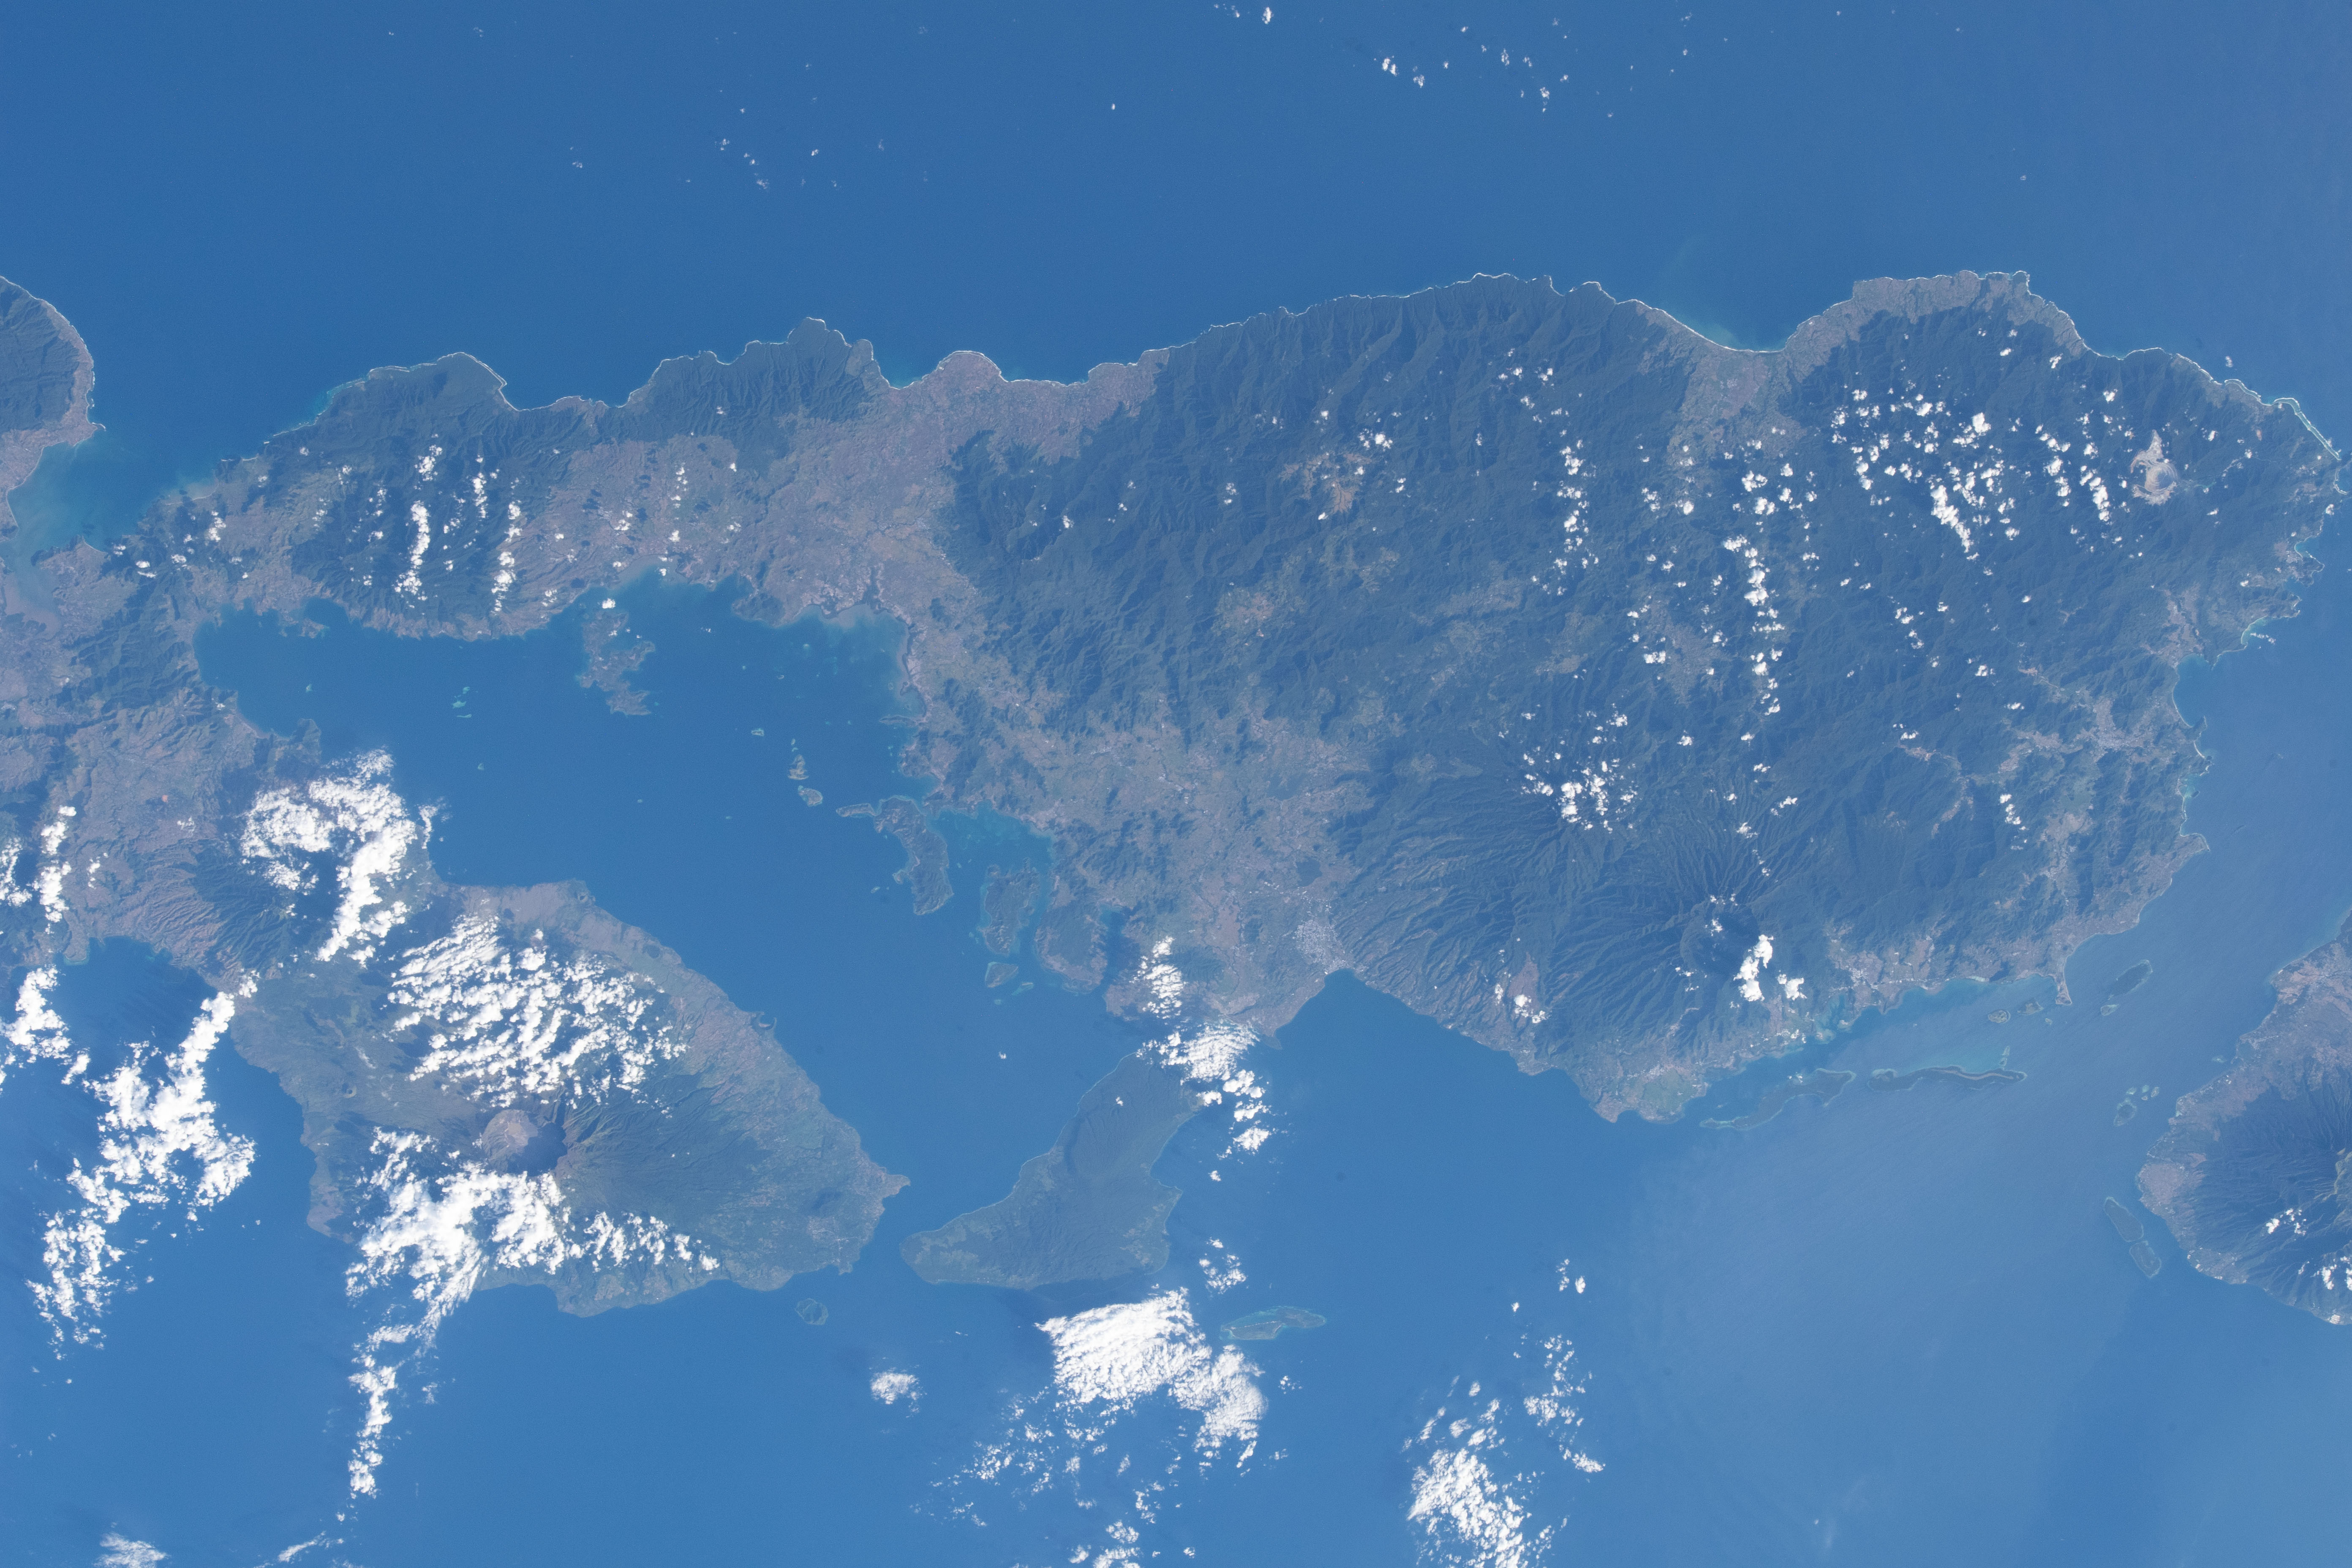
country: INDONESIA
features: WEST NUSA TENGGARA, MOJO ISLAND, MOUNT RINJANI NATIONAL PARK
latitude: -8.6
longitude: 117.6
